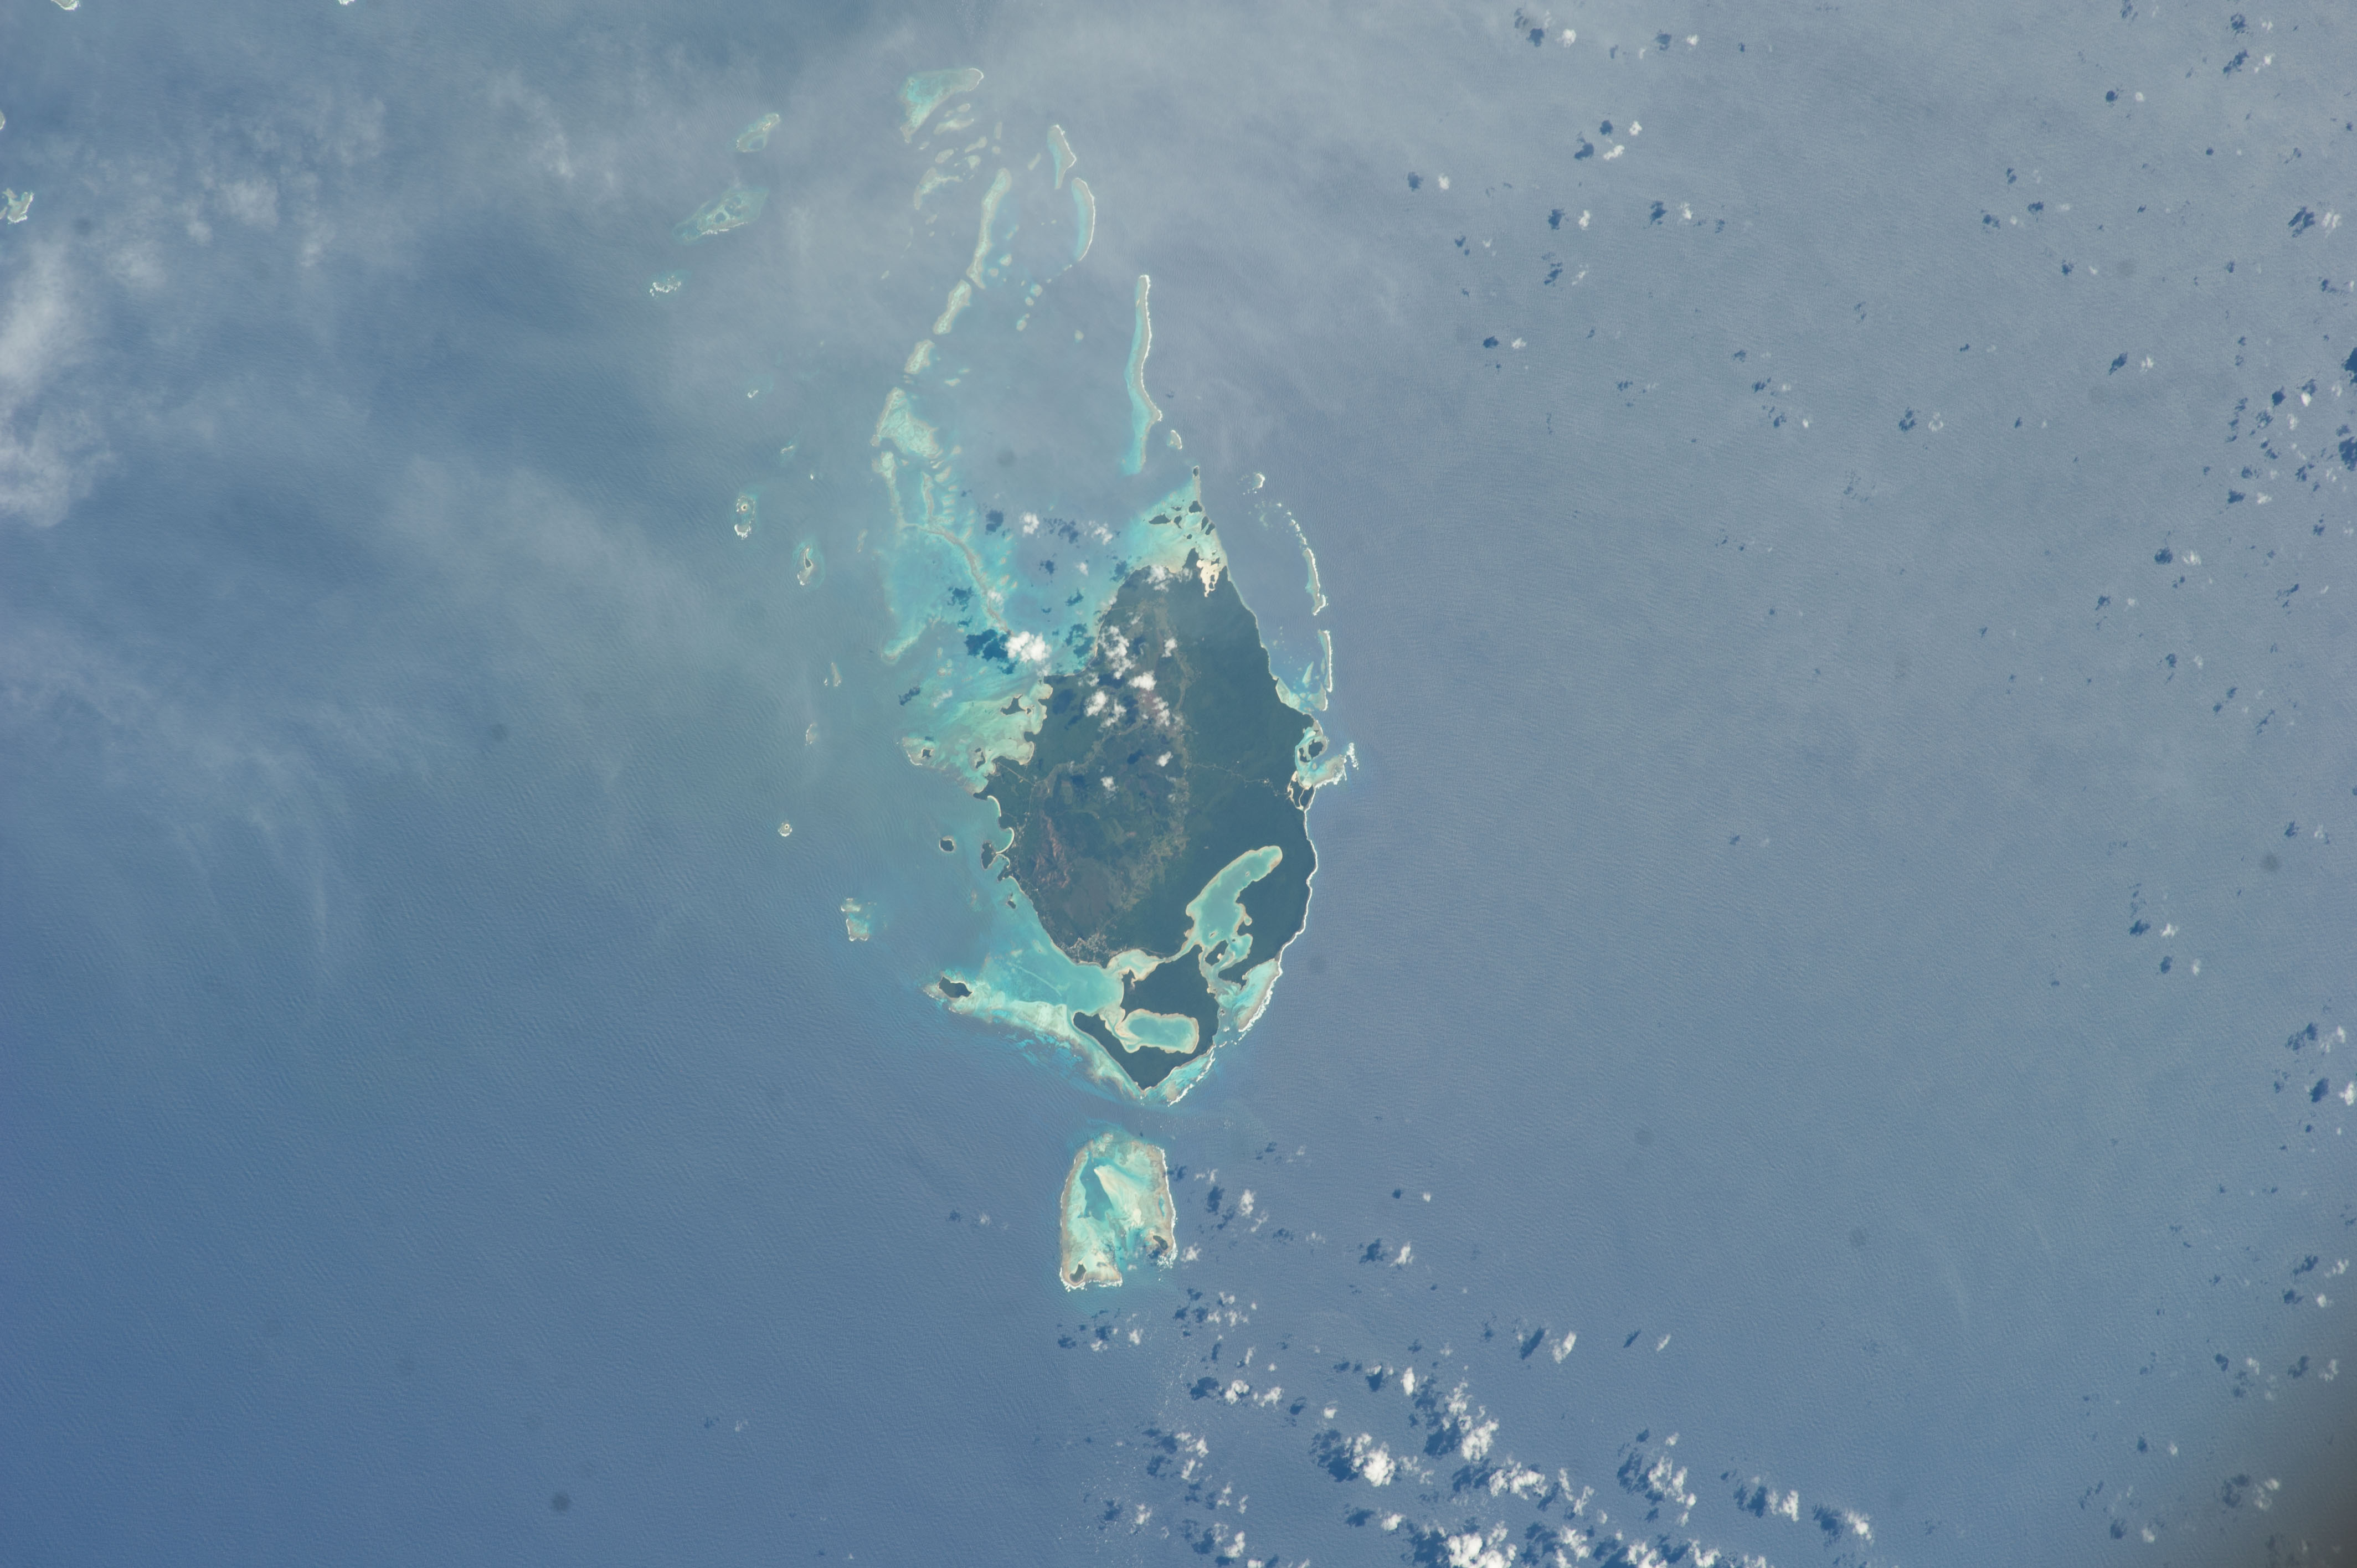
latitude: -22.6
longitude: 167.4
